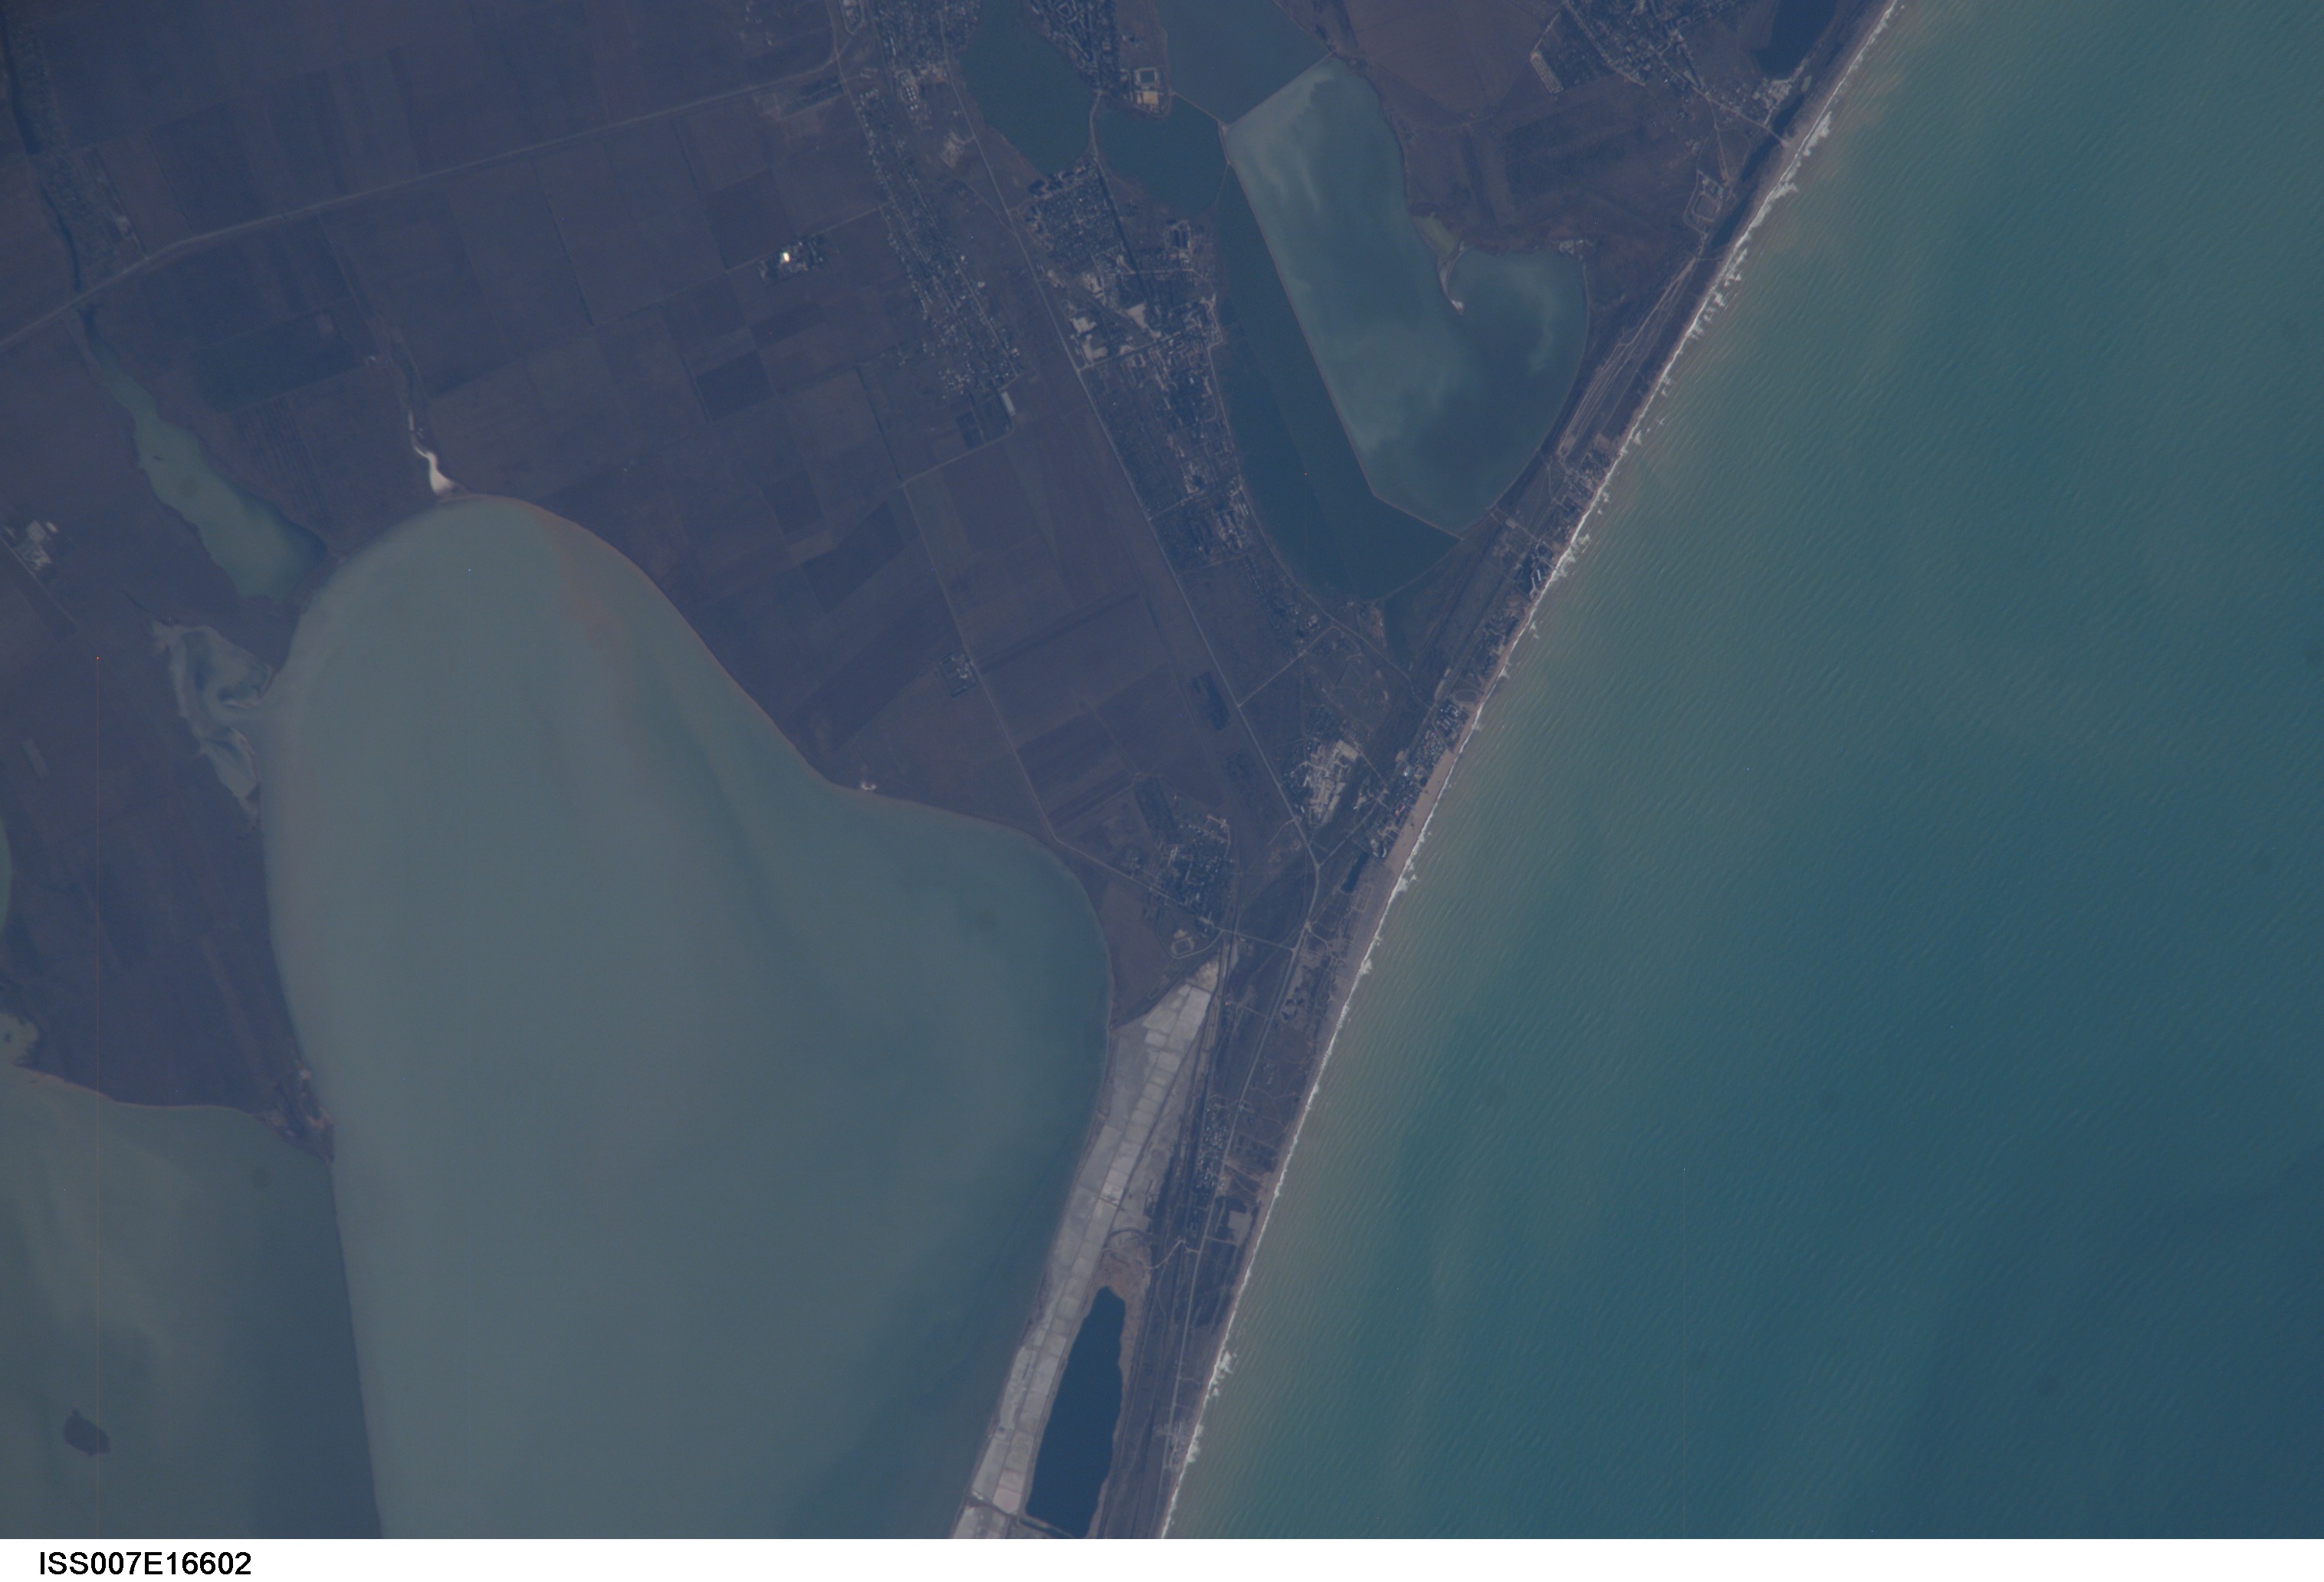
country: UKRAINE
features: SAKI, CRIMEA PENINSULA, AGRICULTURE
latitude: 45.1
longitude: 33.4
